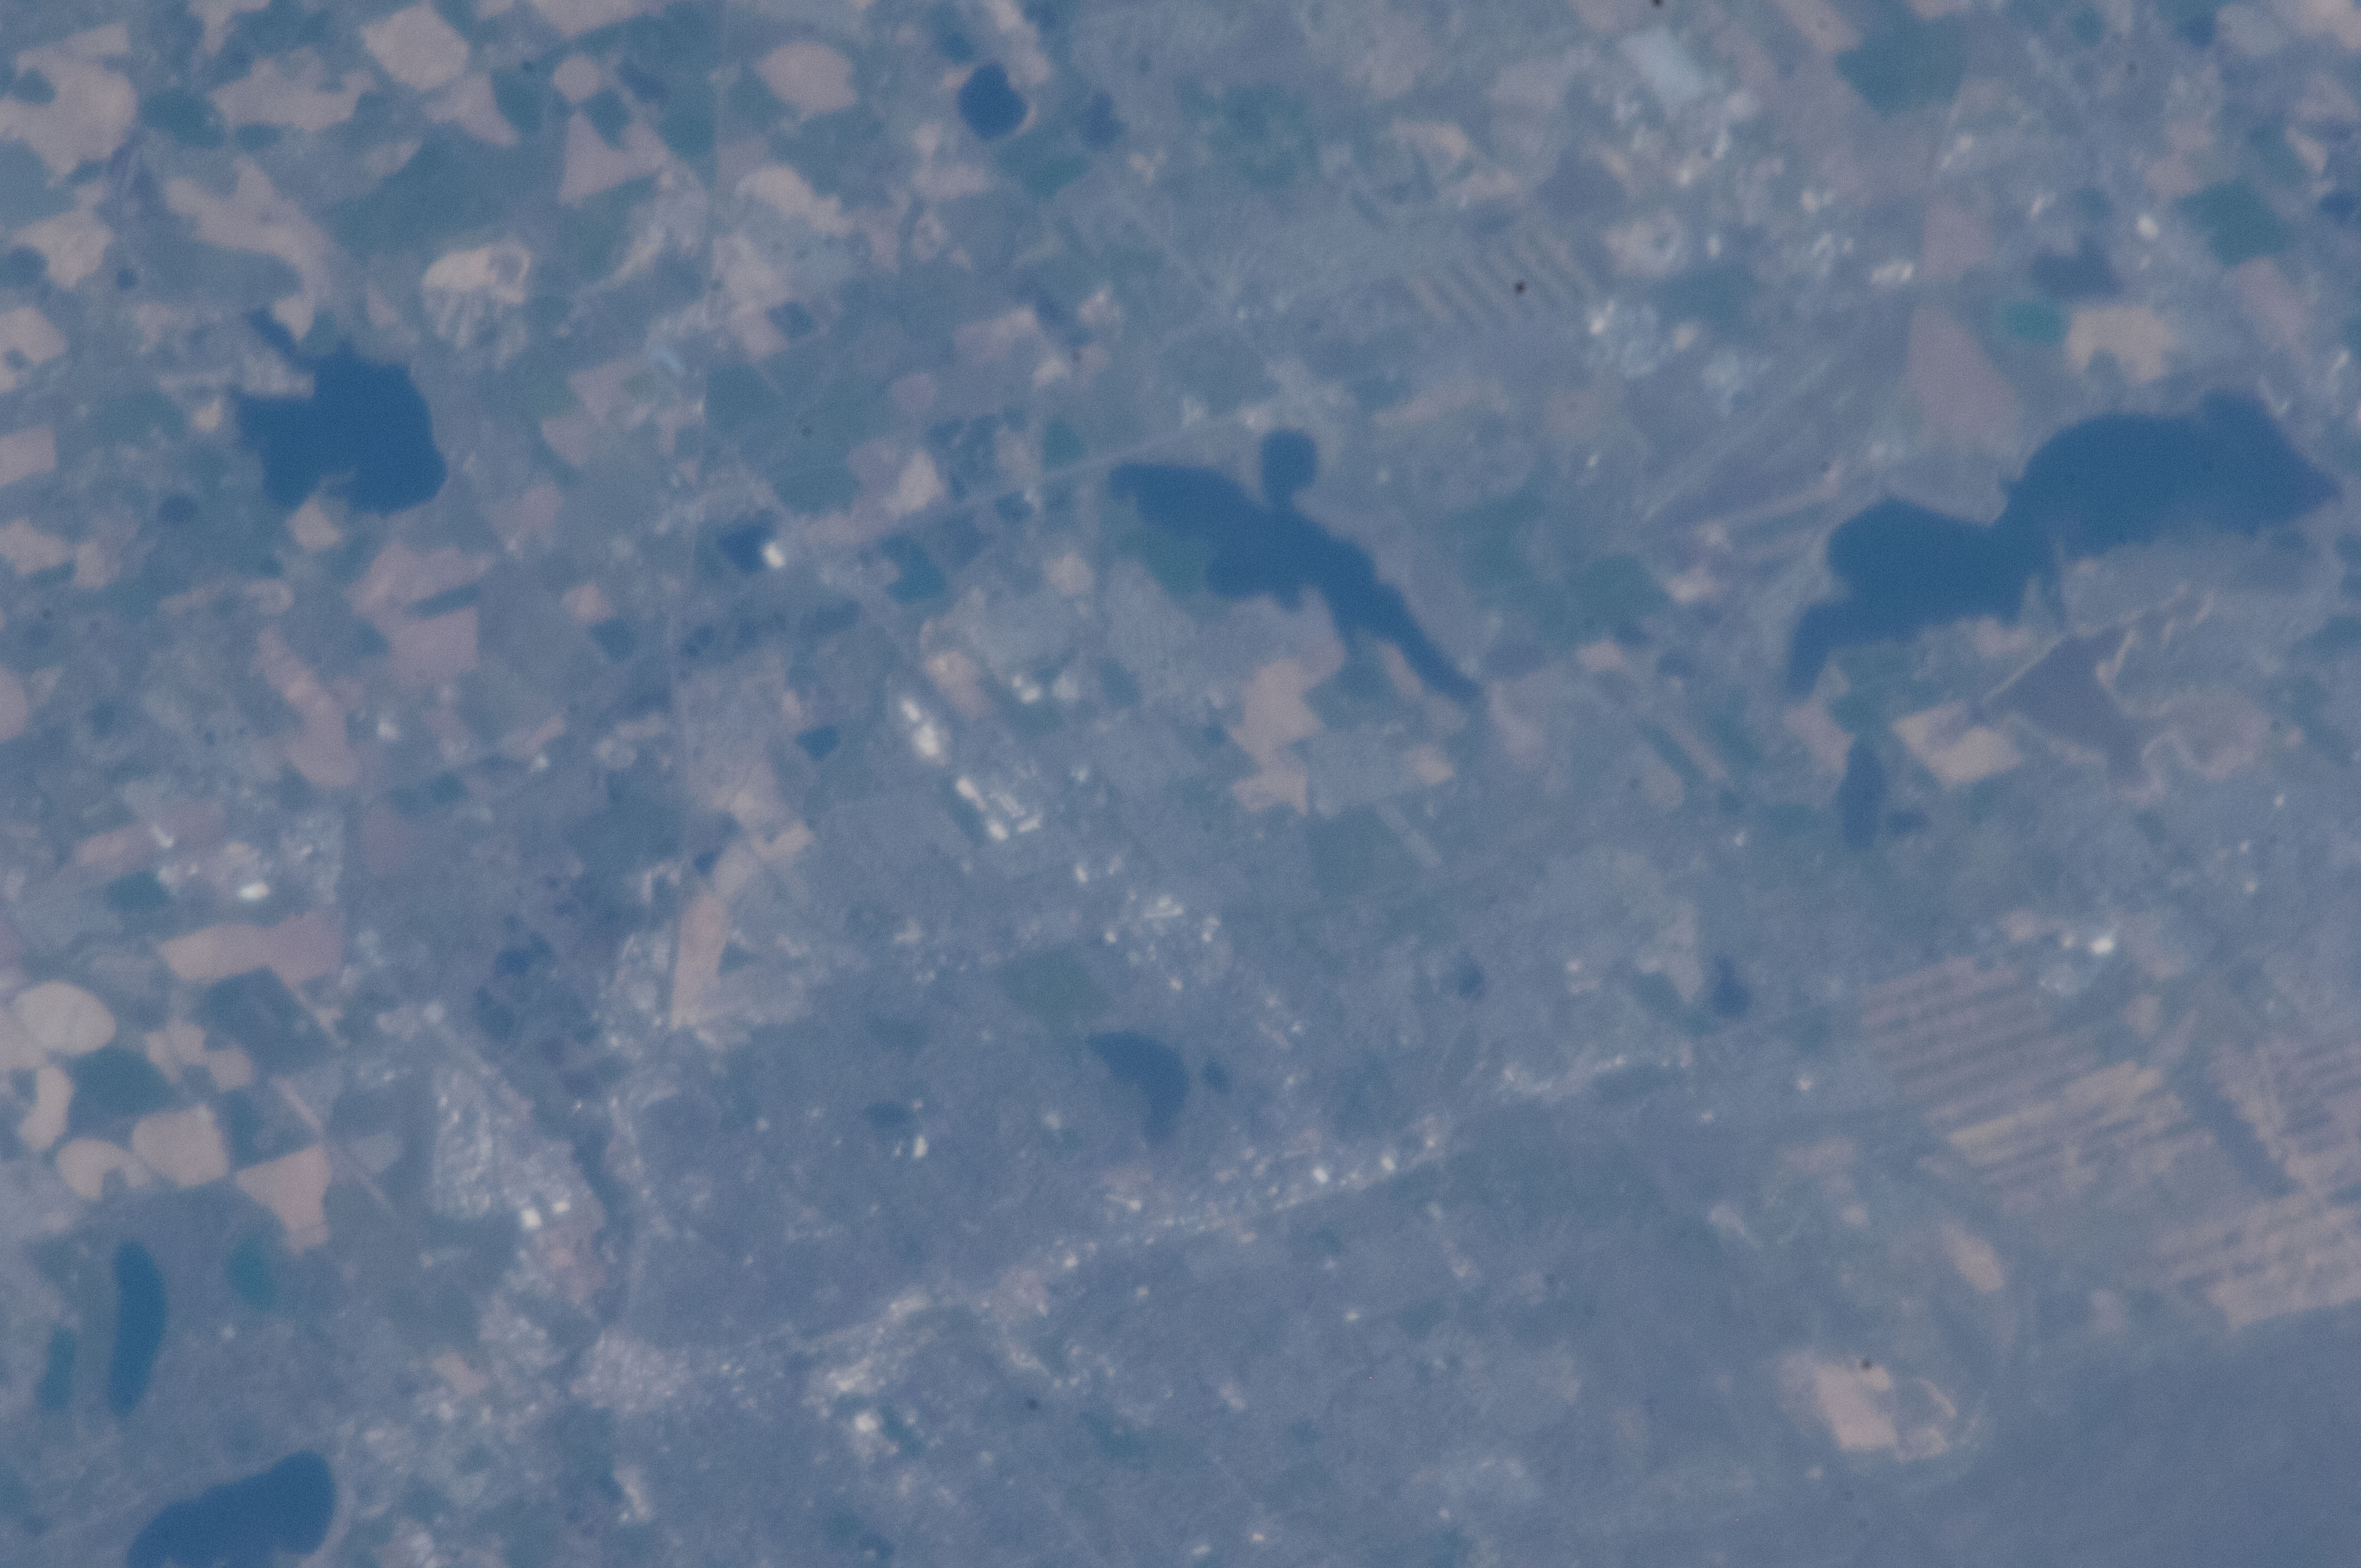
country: USA-COLORADO
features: FOSSIL CREEK RES., TIMNATH RES., FORT COLLINS, AGR., ROADS, TOWNS, SOFT
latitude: 40.5
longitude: -105.0
